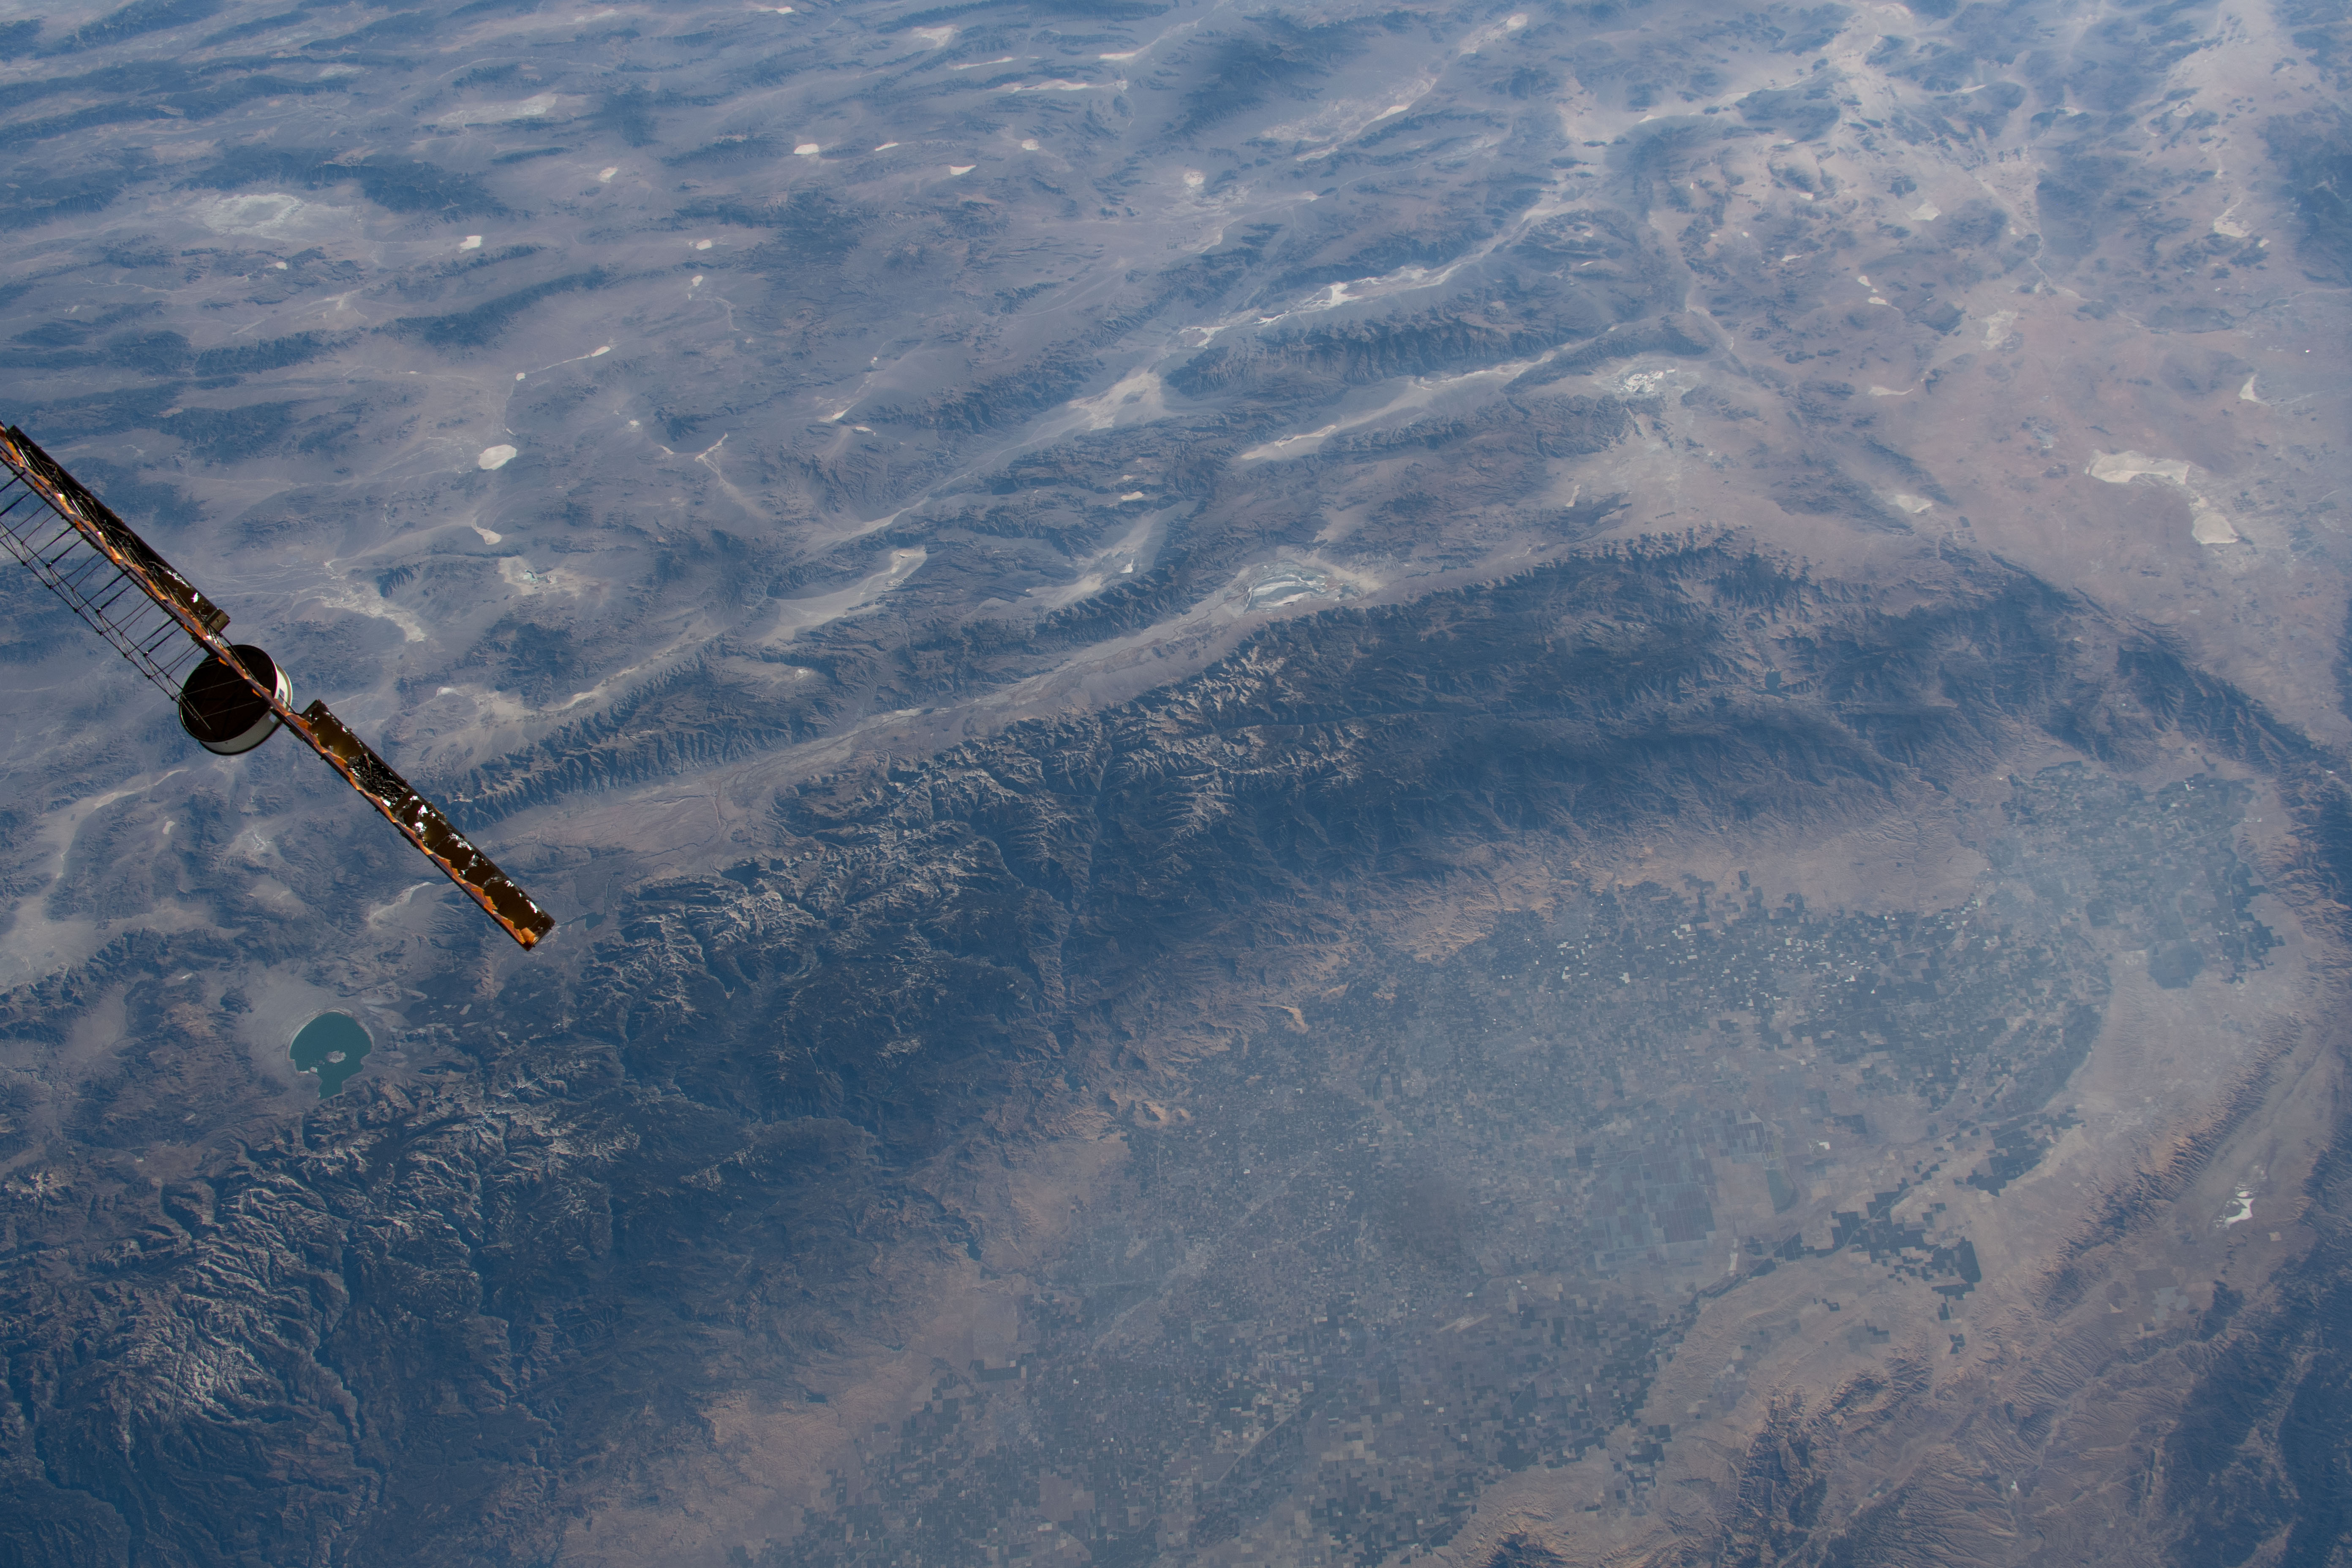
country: USA-CALIFORNIA
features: BAKERSFIELD, FRESNO, VICTORVILLE, CALIFORNIA, MONO LAKE
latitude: 36.5
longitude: -118.5
